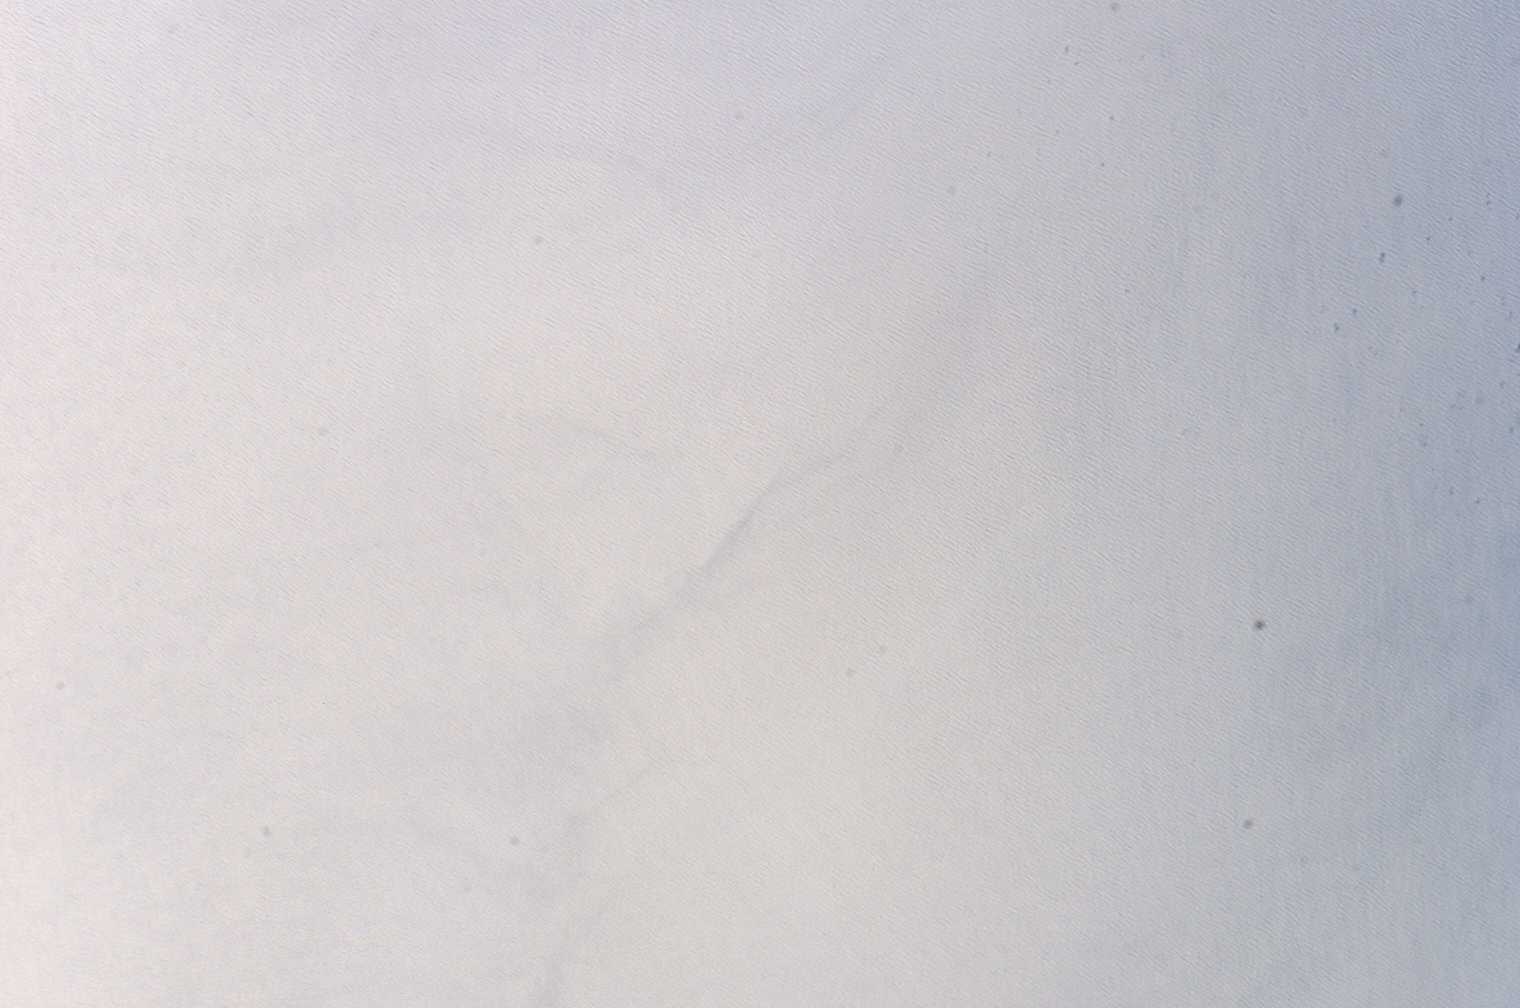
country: PACIFIC OCEAN
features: INTERNAL WAVE DYNAMICS
